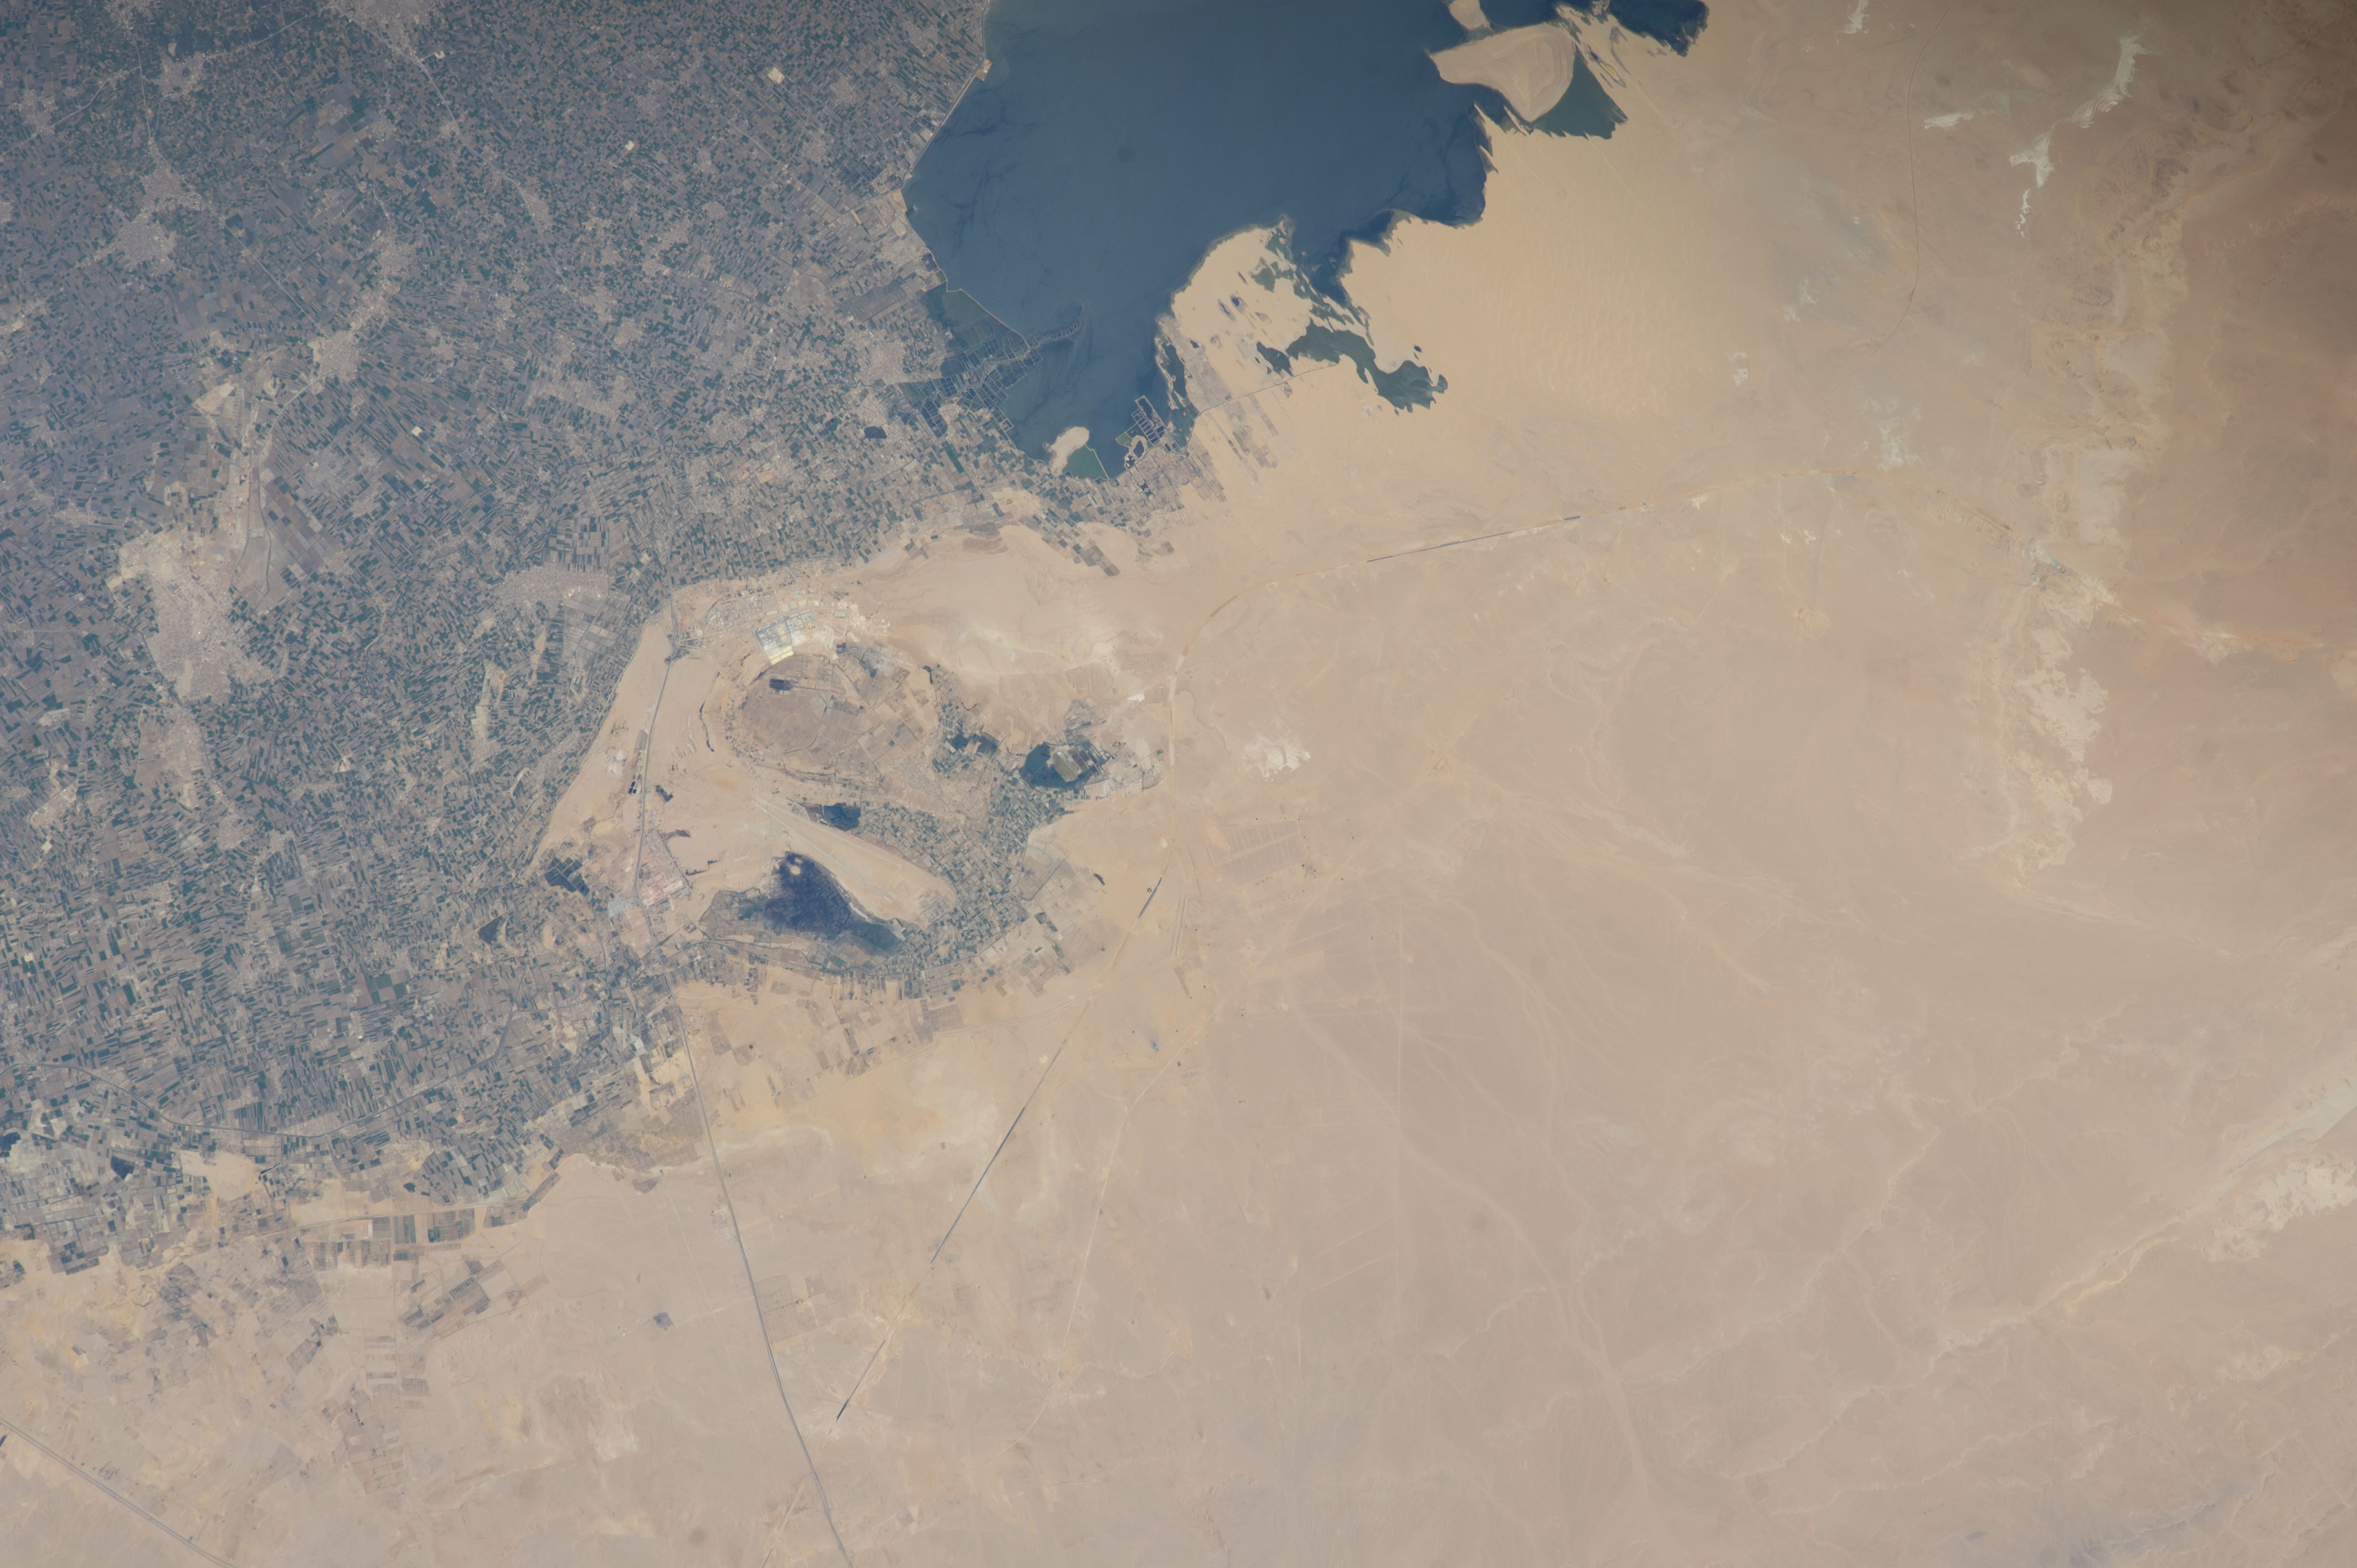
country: EGYPT
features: FAIYUM OASIS, TAMIYYAH, DESERT
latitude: 29.6
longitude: 30.8
